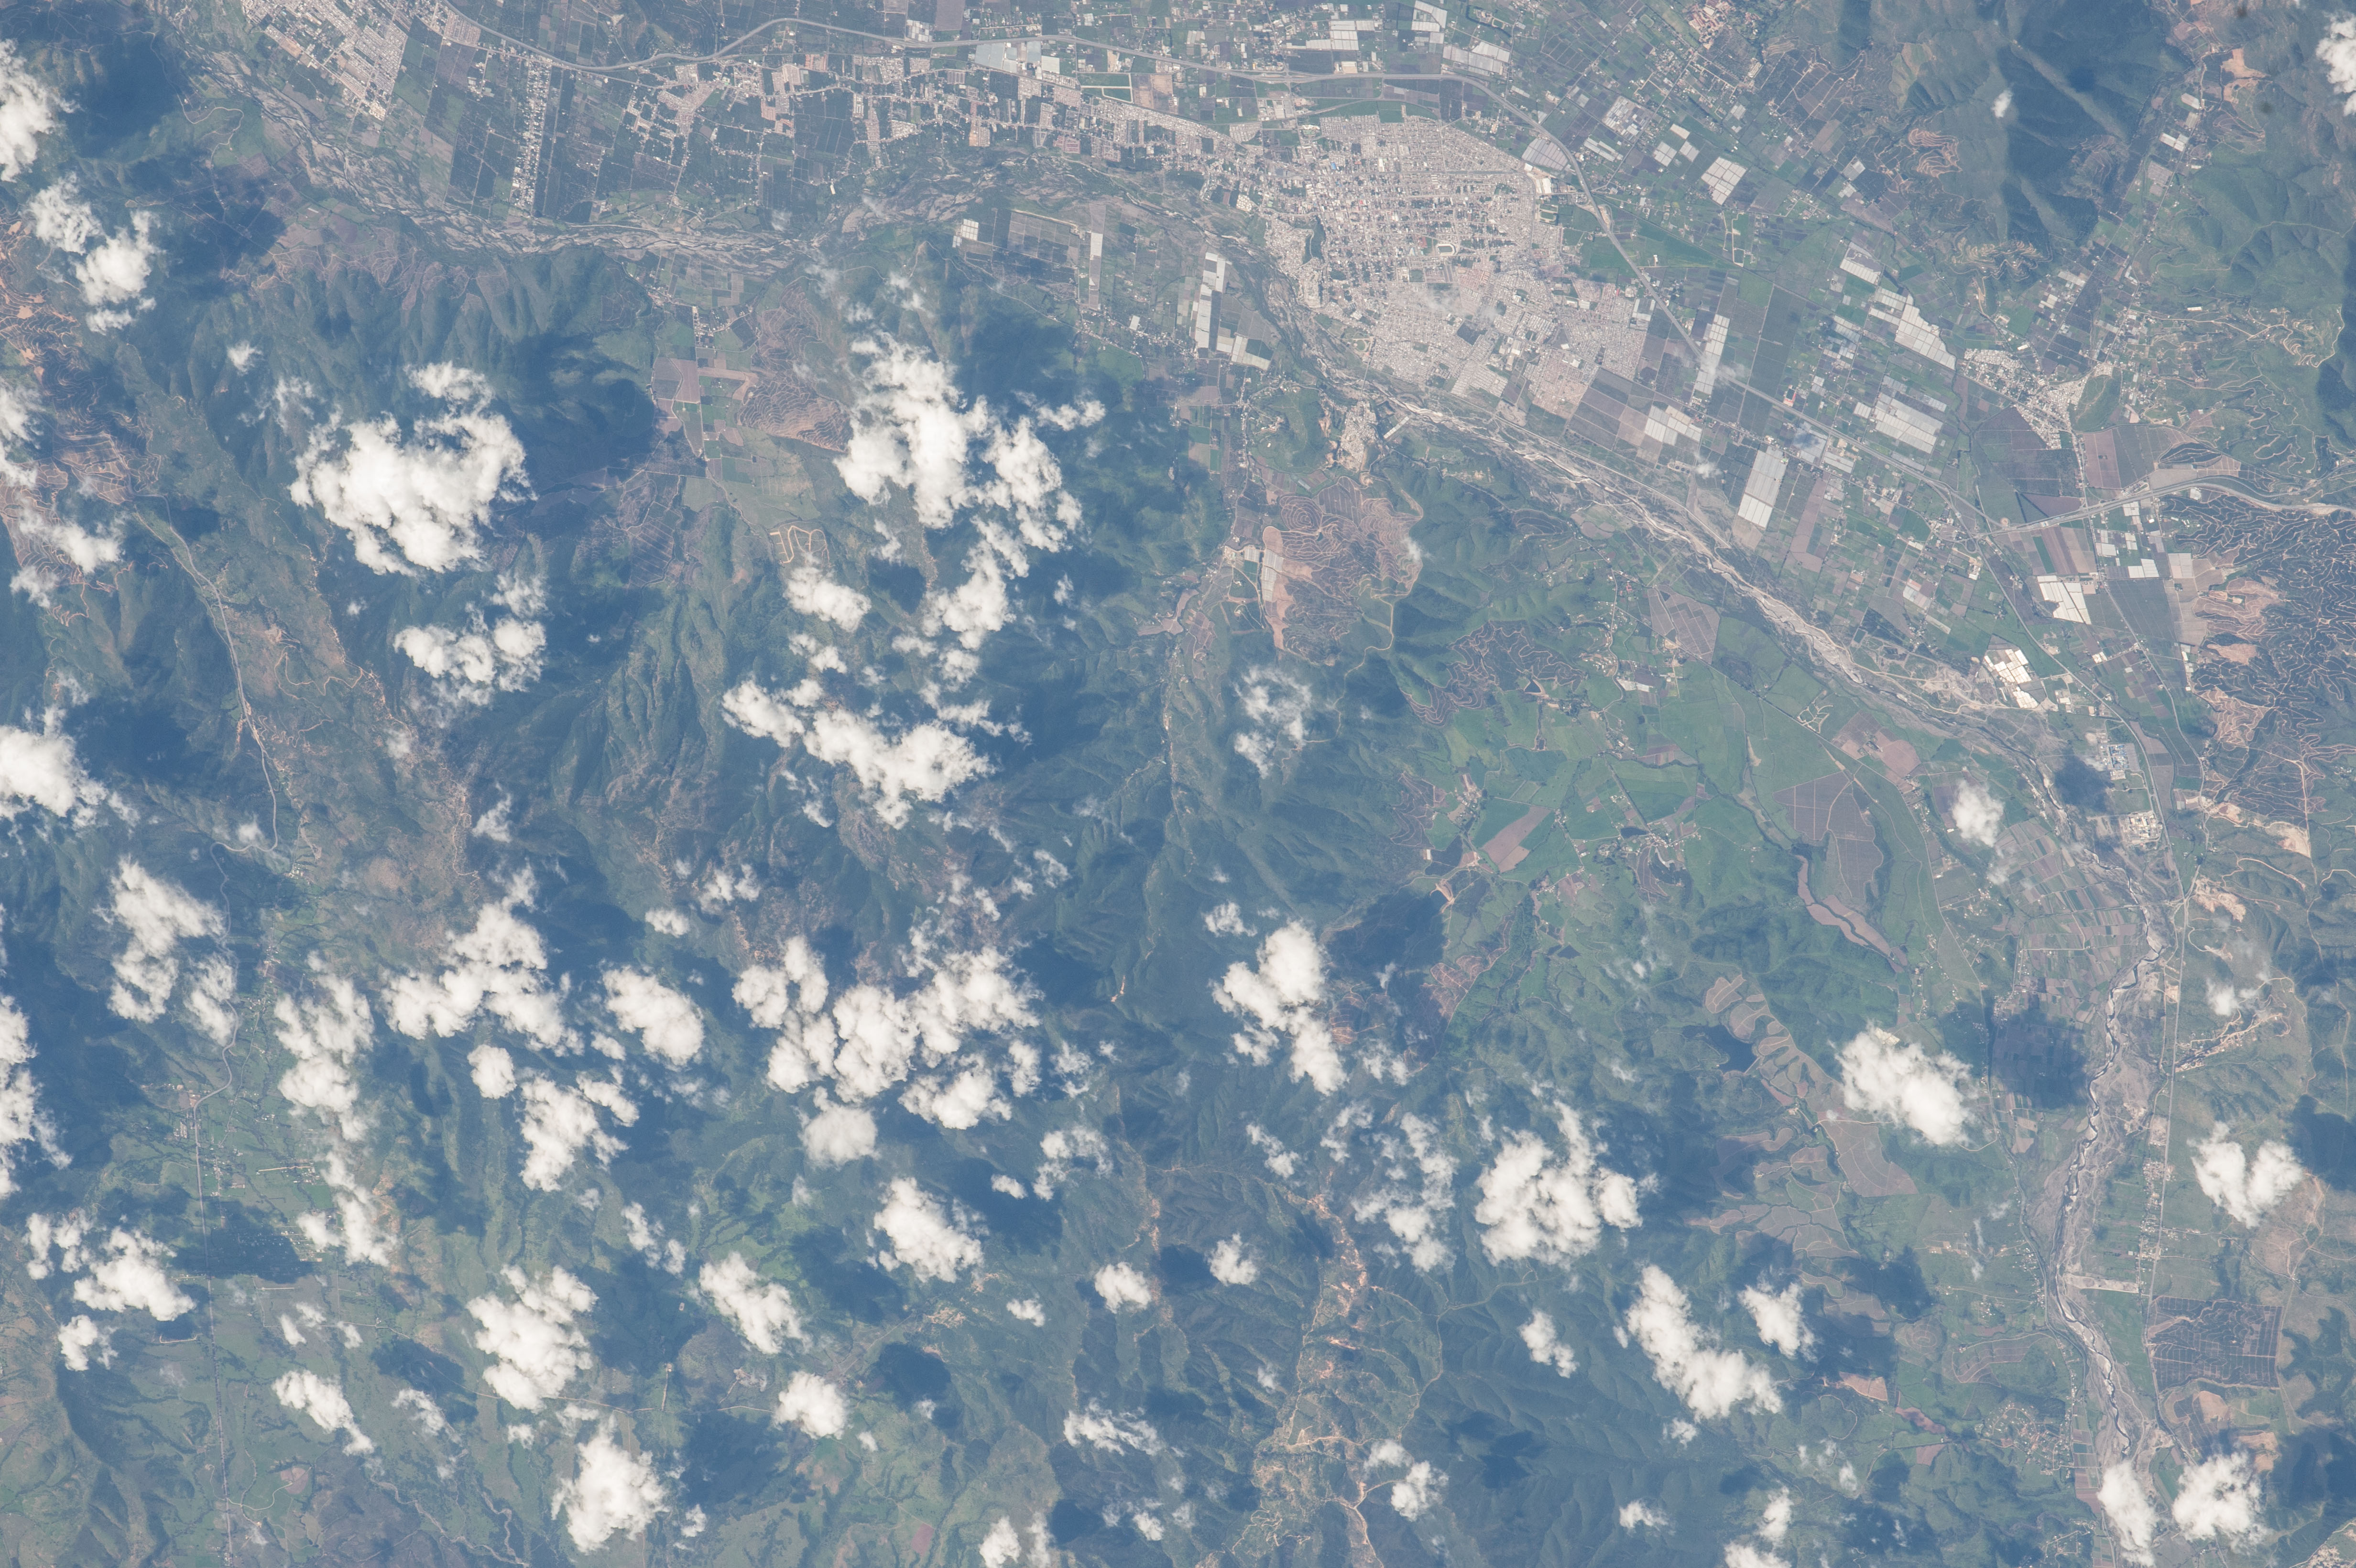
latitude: -32.9
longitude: -71.3
